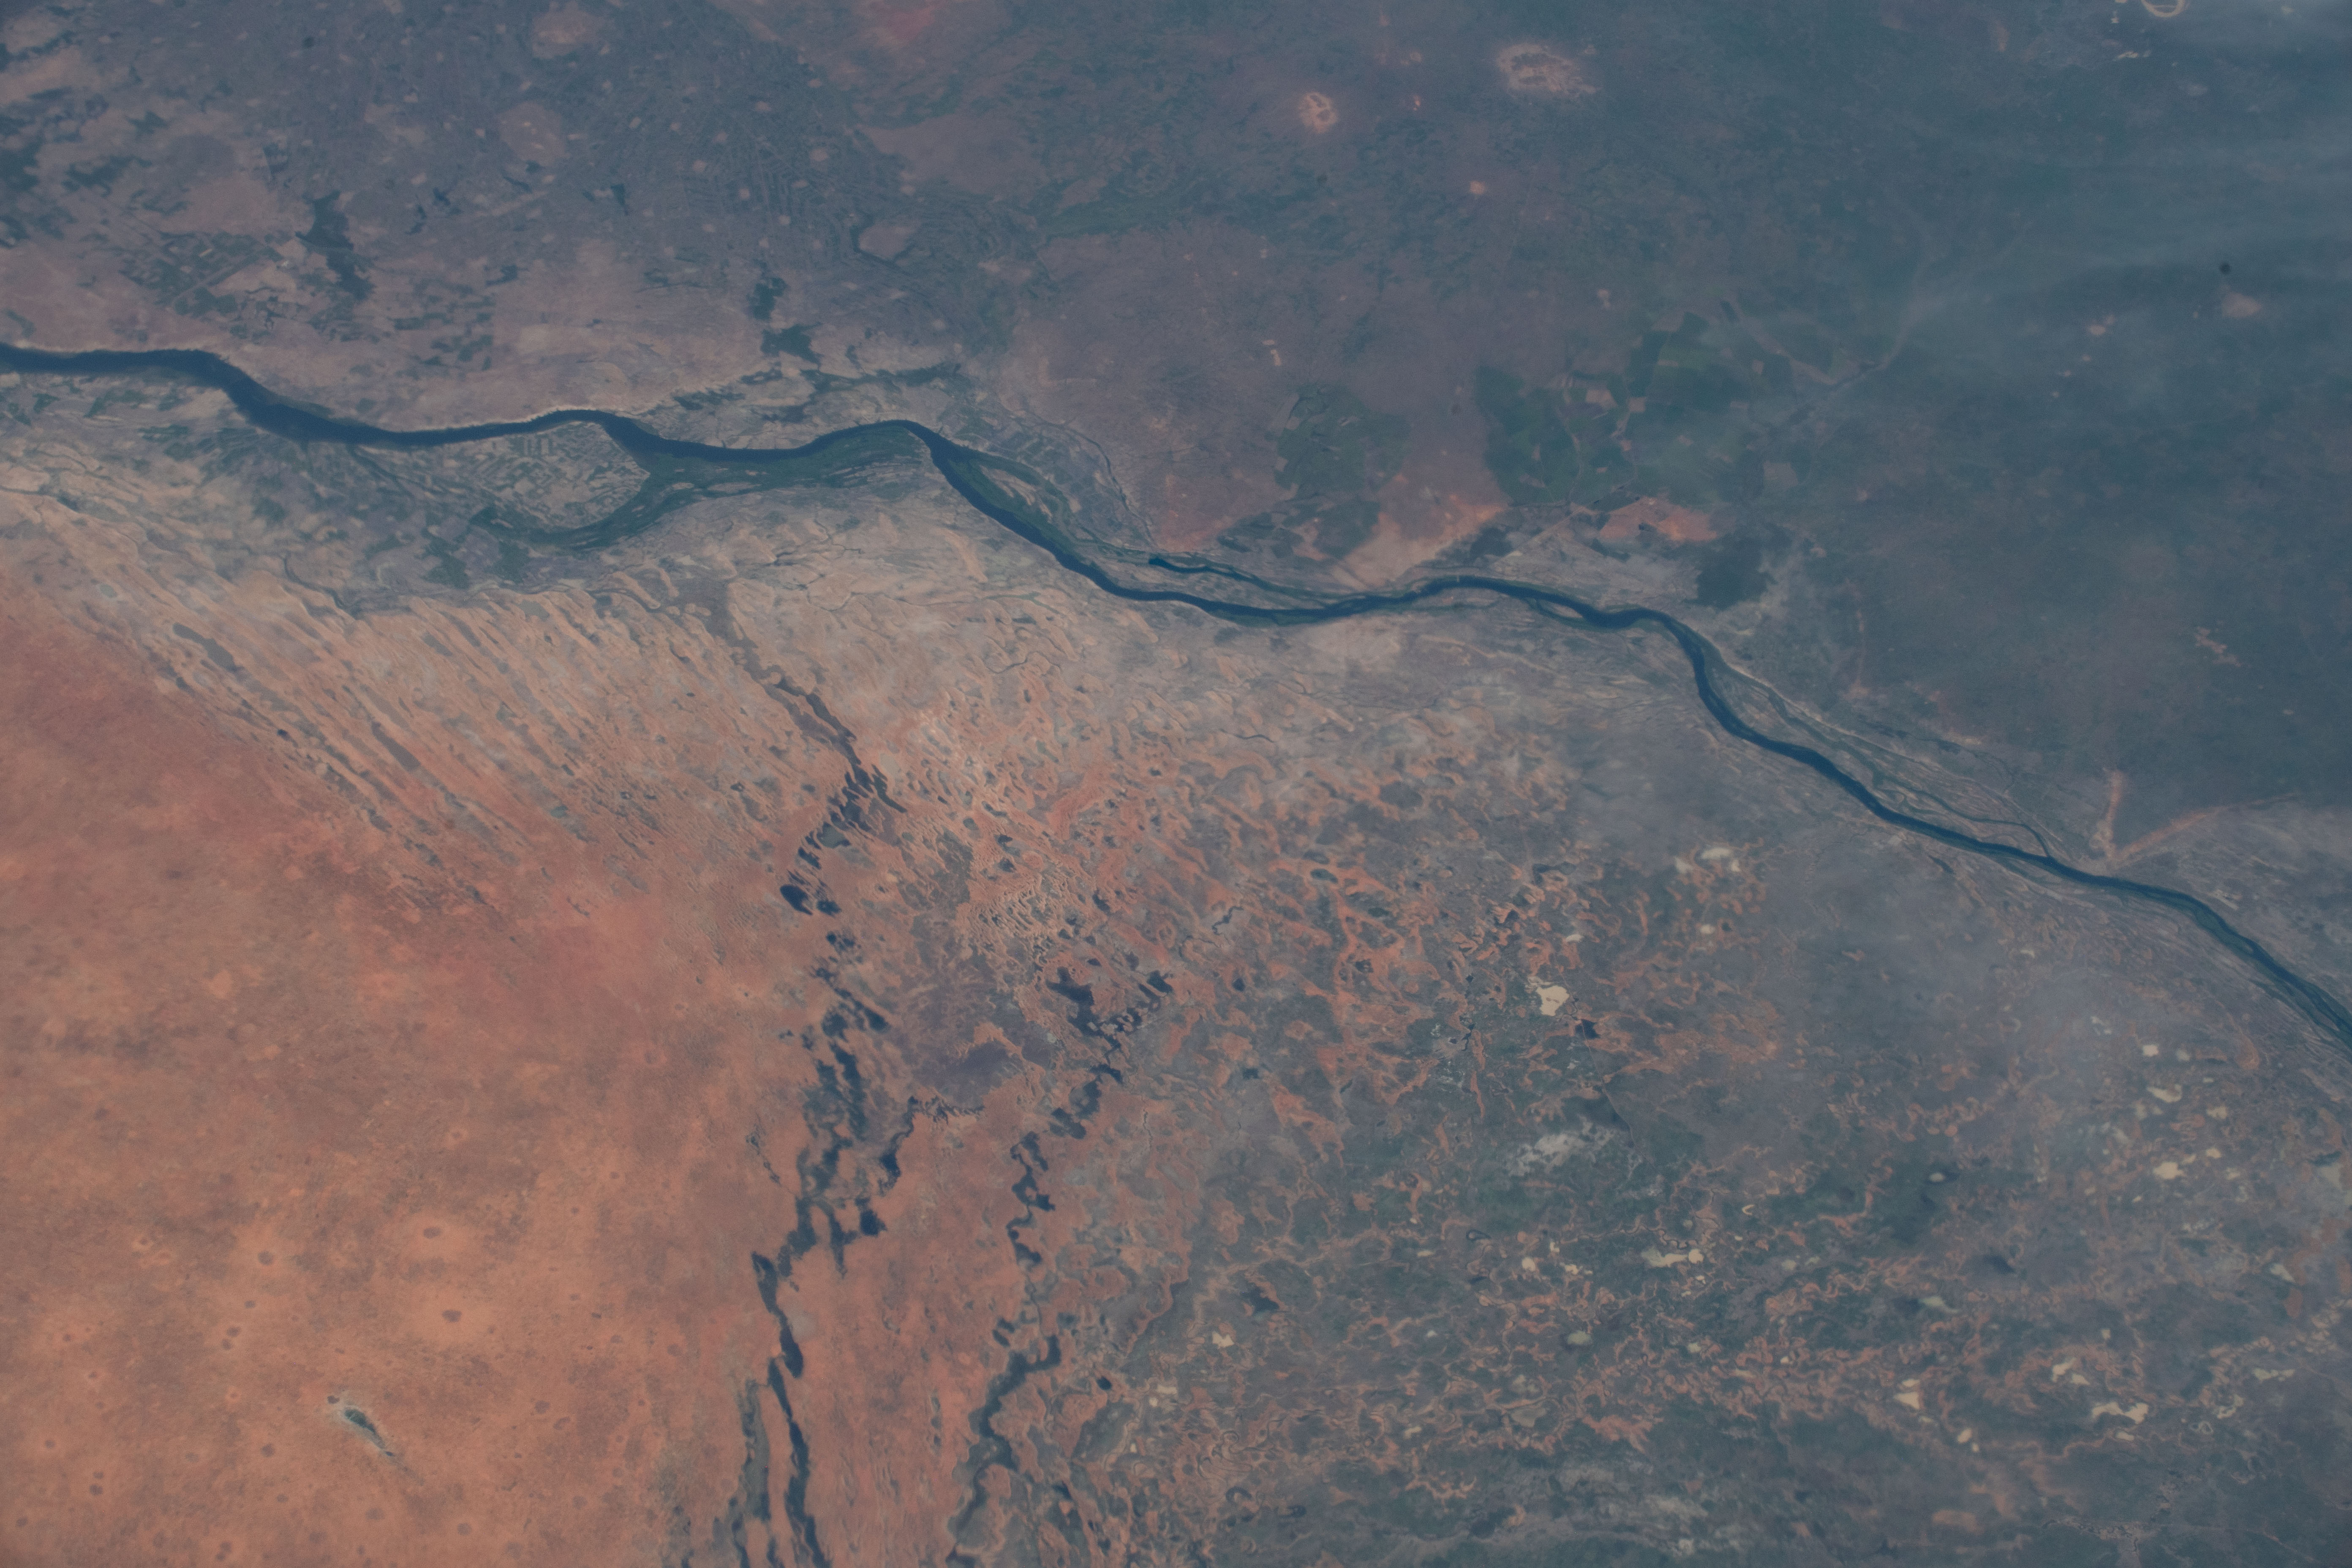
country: SUDAN
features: WHITE NILE RIVER
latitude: 13.5
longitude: 32.5
